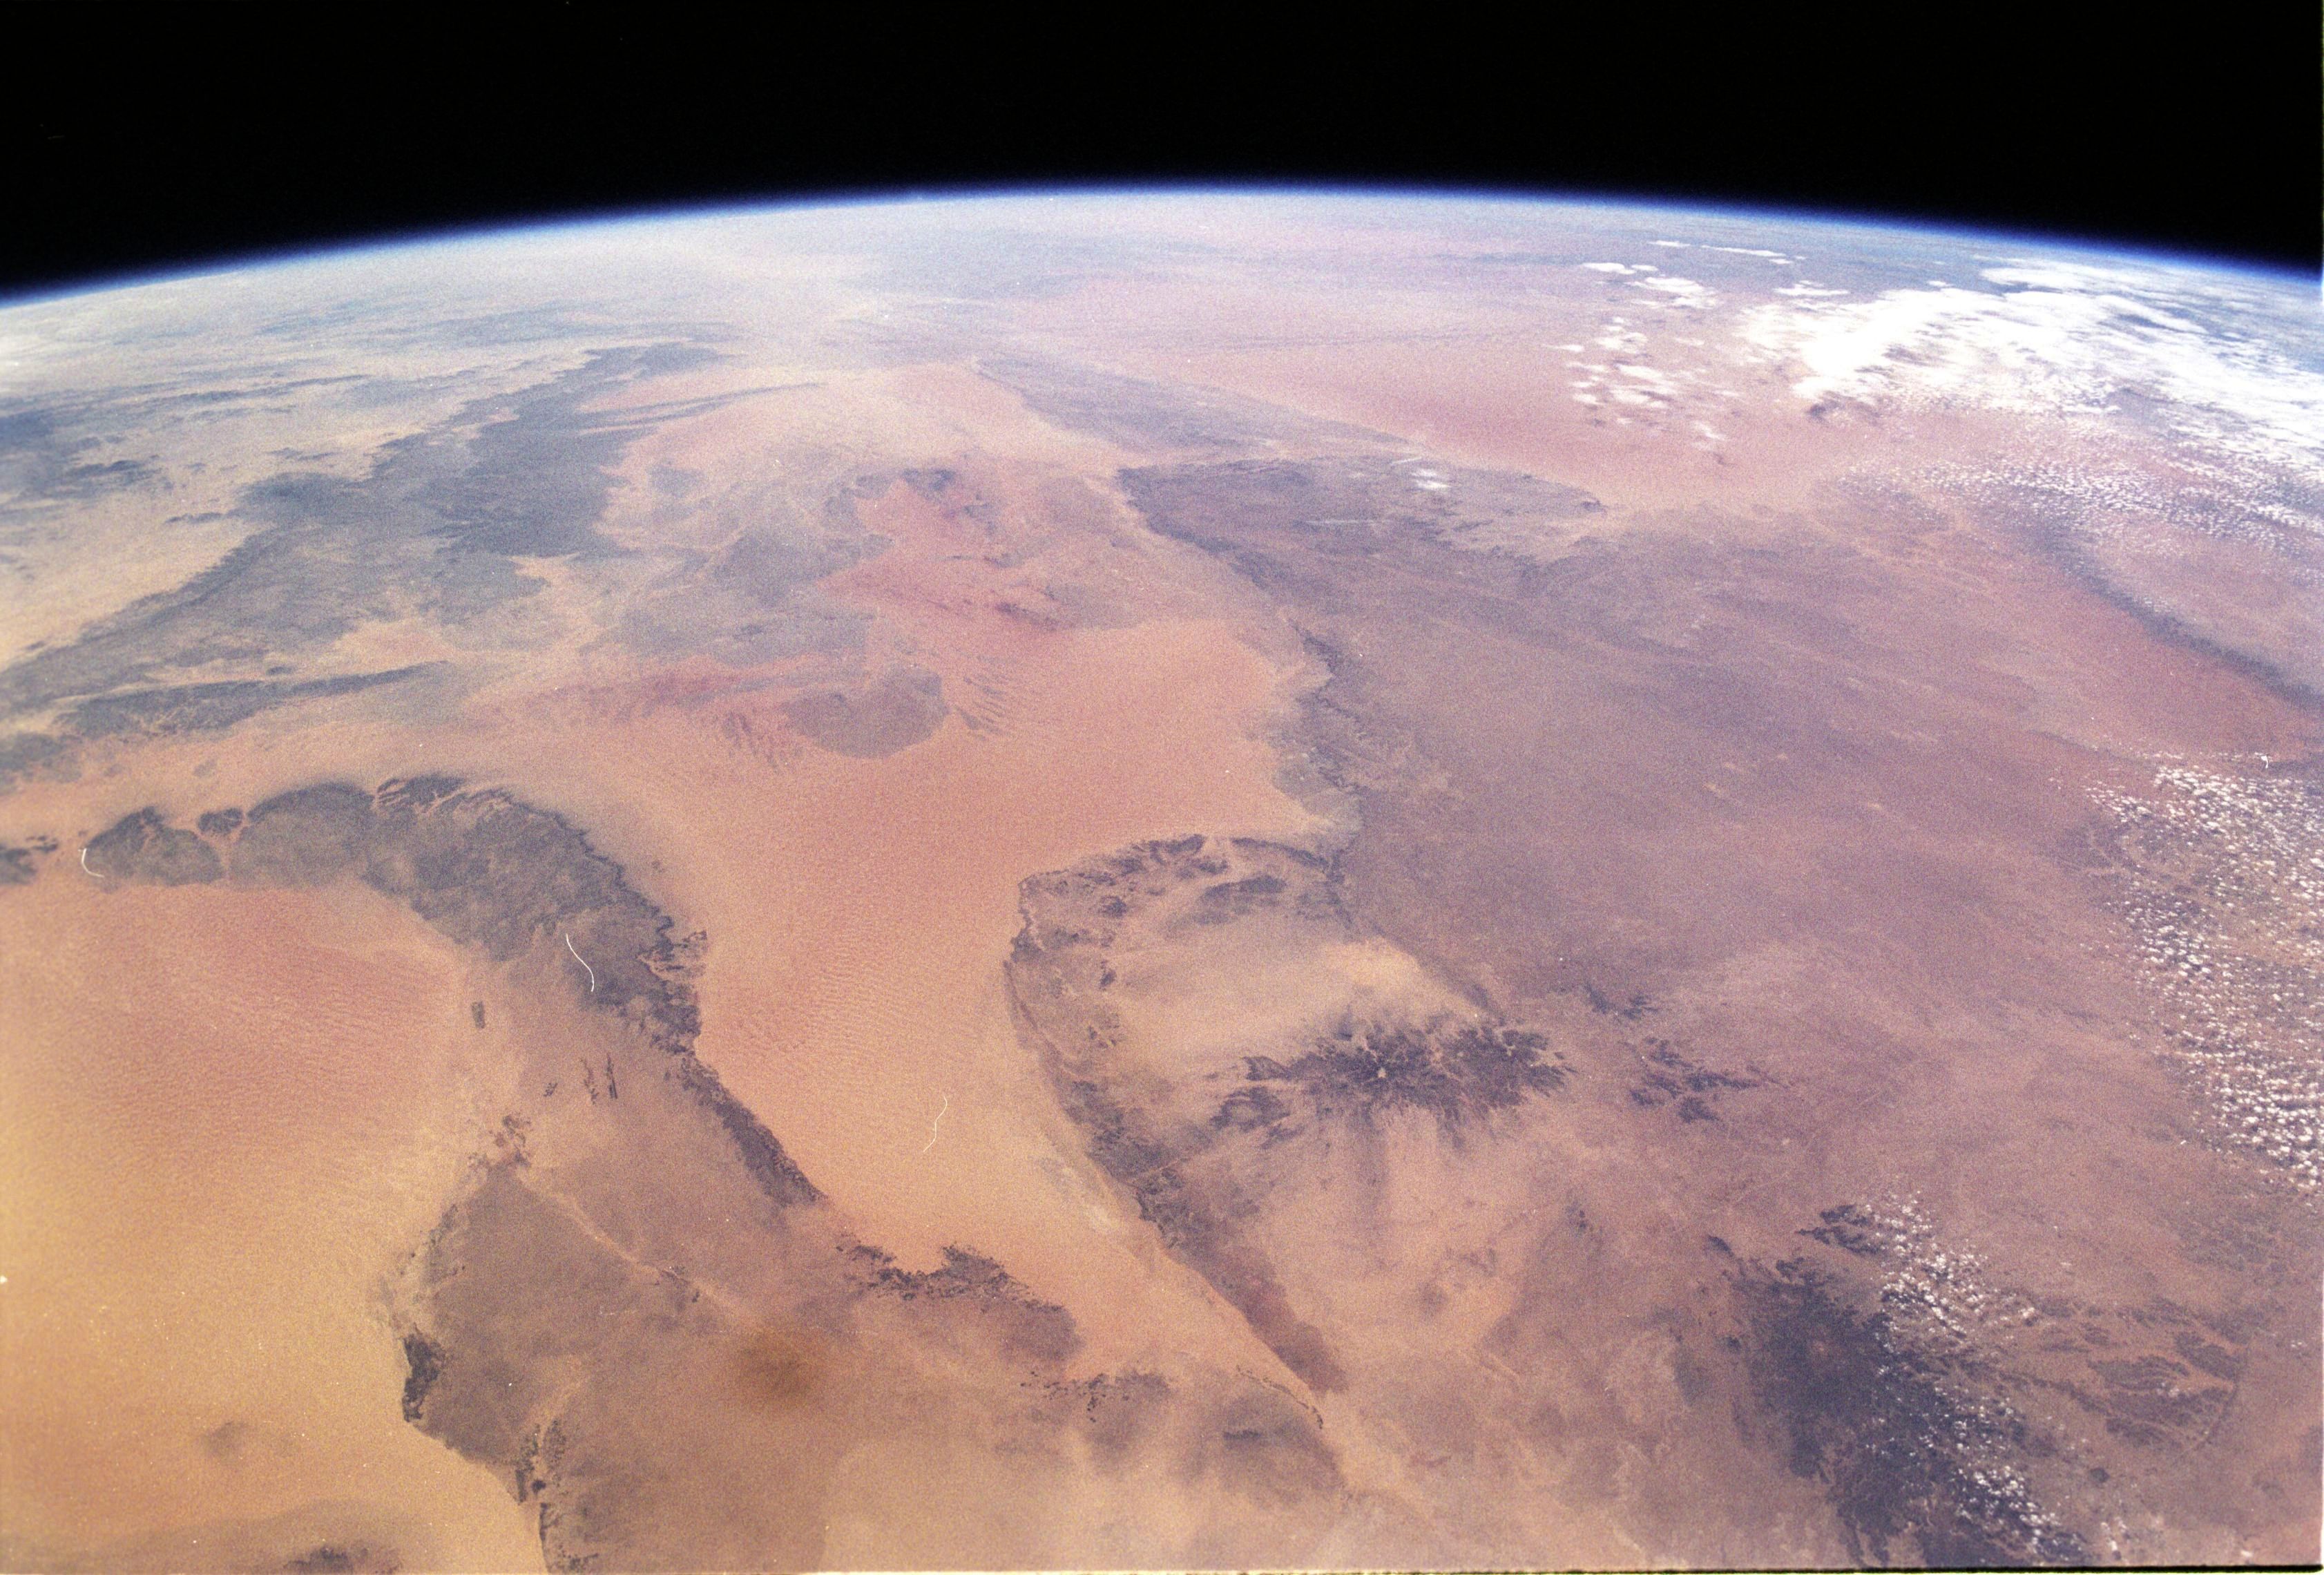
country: LIBYA
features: PAN-SAHARA, MARZUQ DESERT
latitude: 27.5
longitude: 12.5
